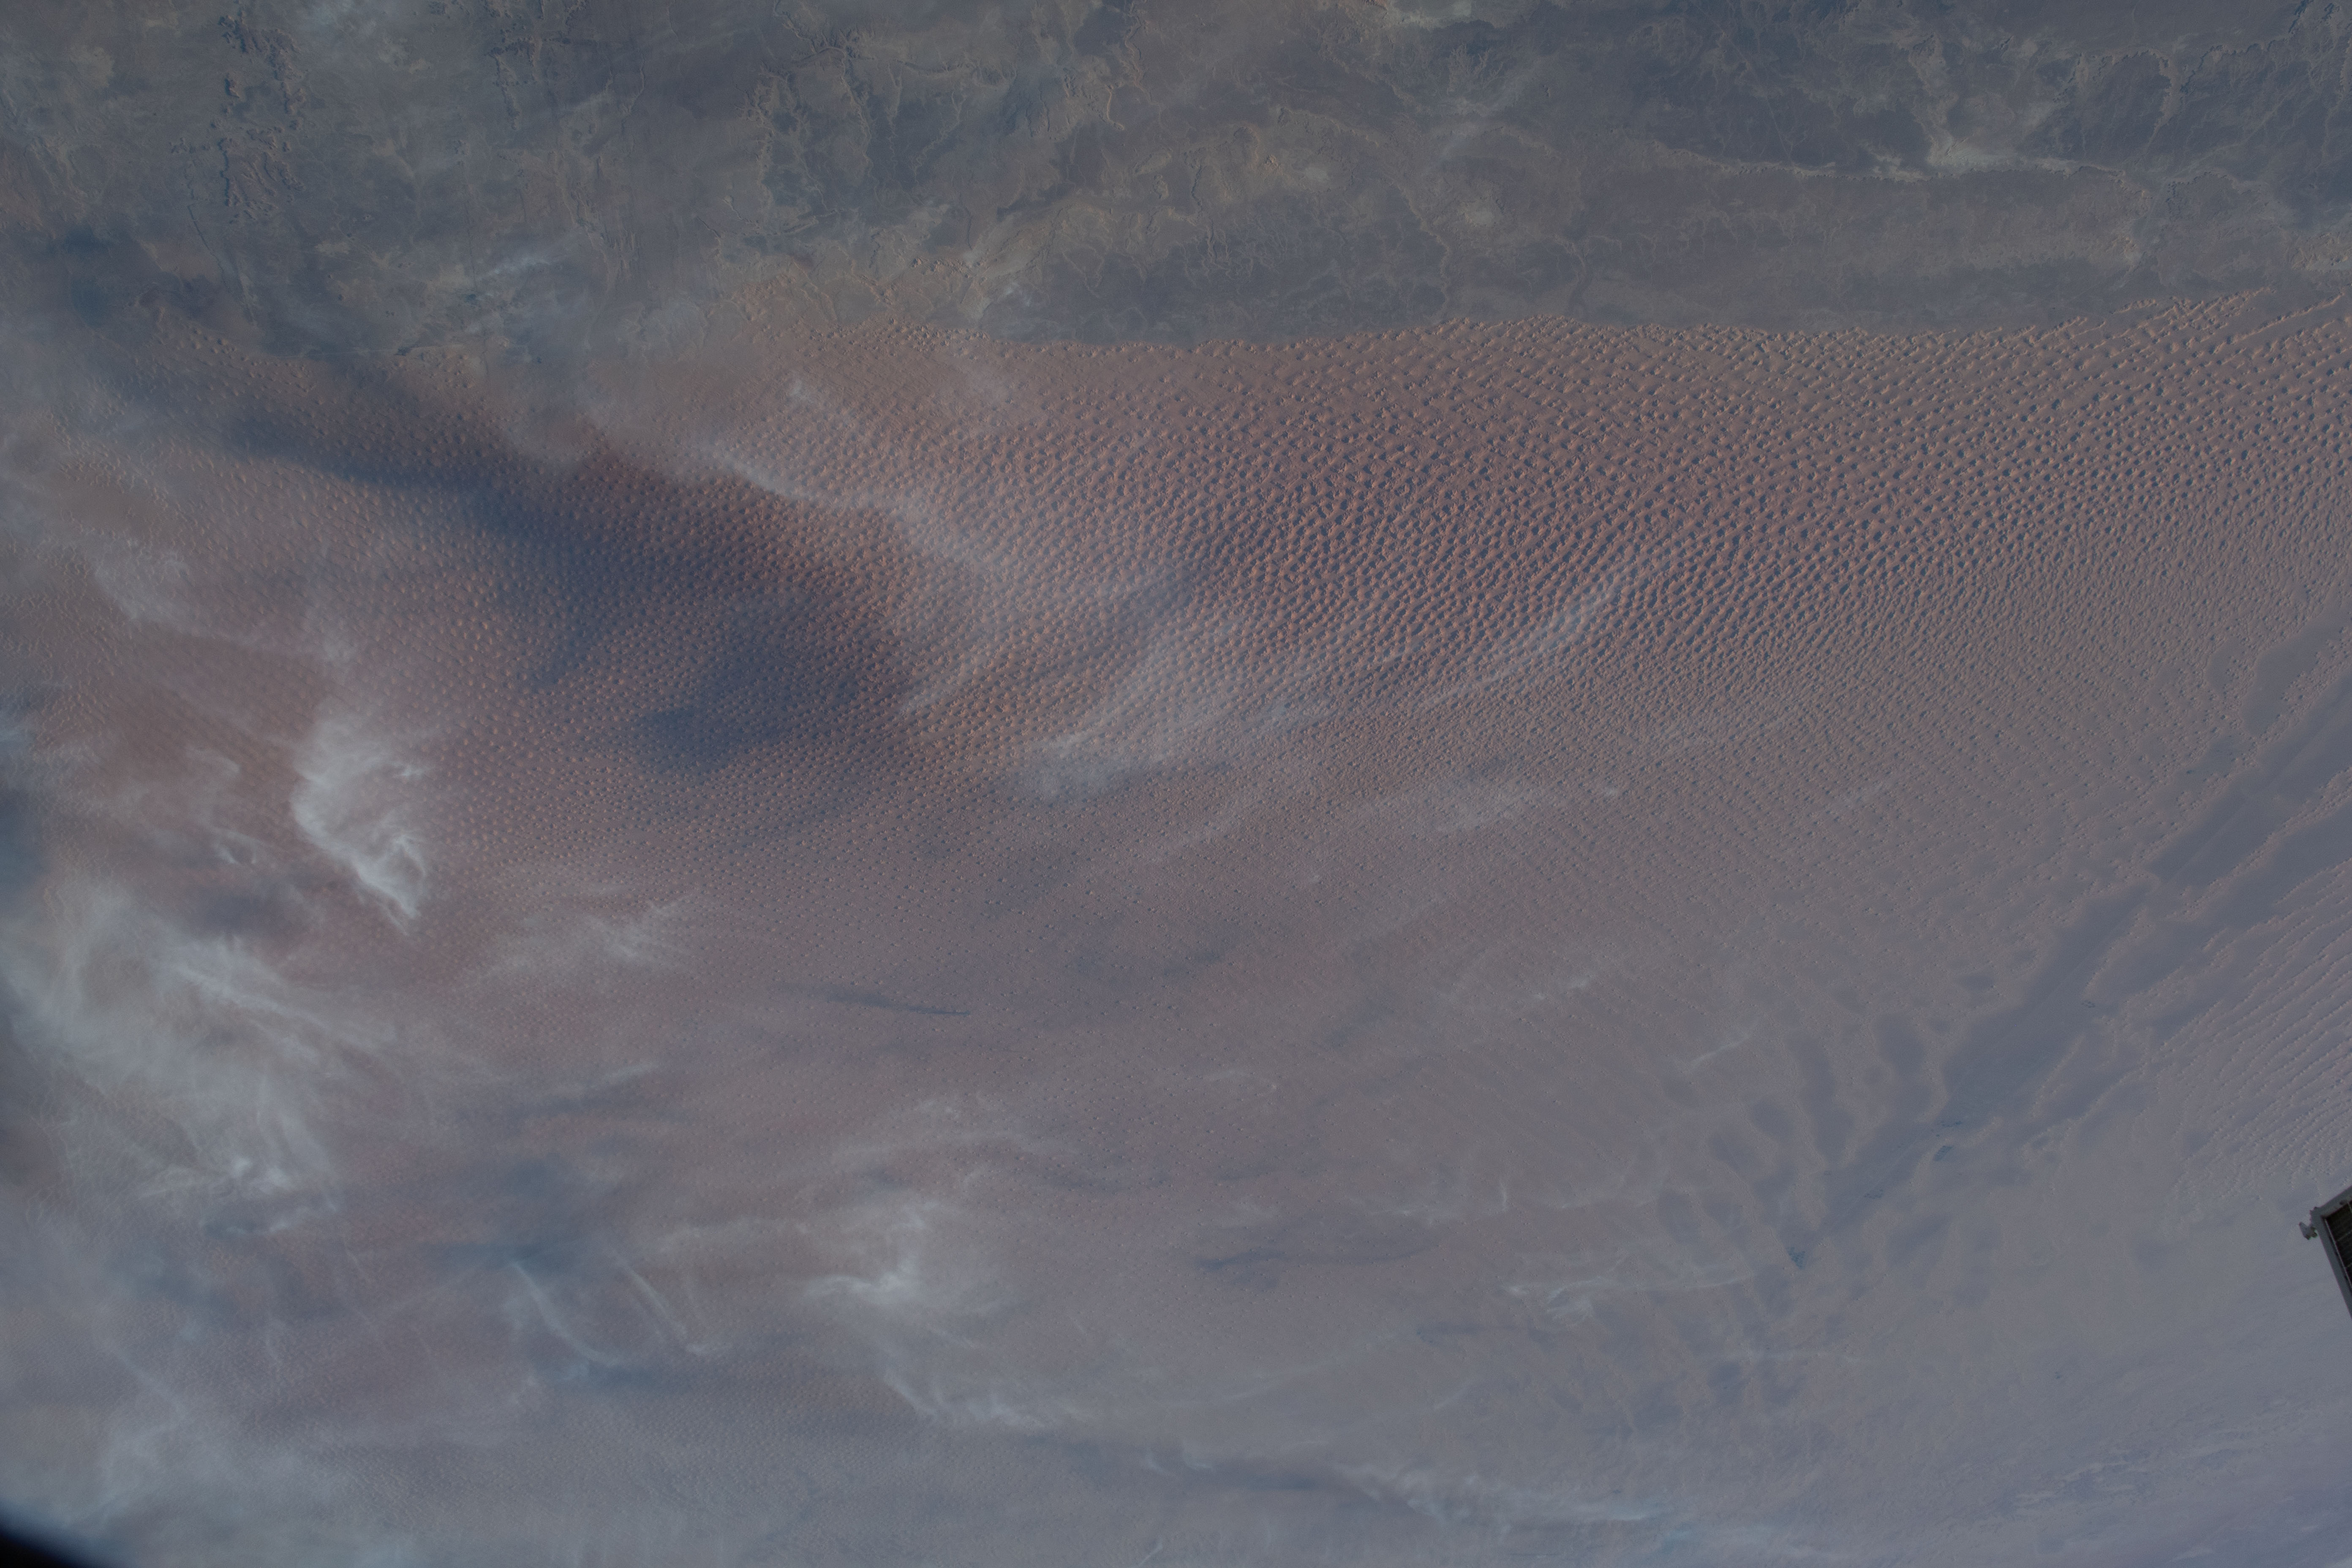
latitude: 30.5
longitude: 8.0
